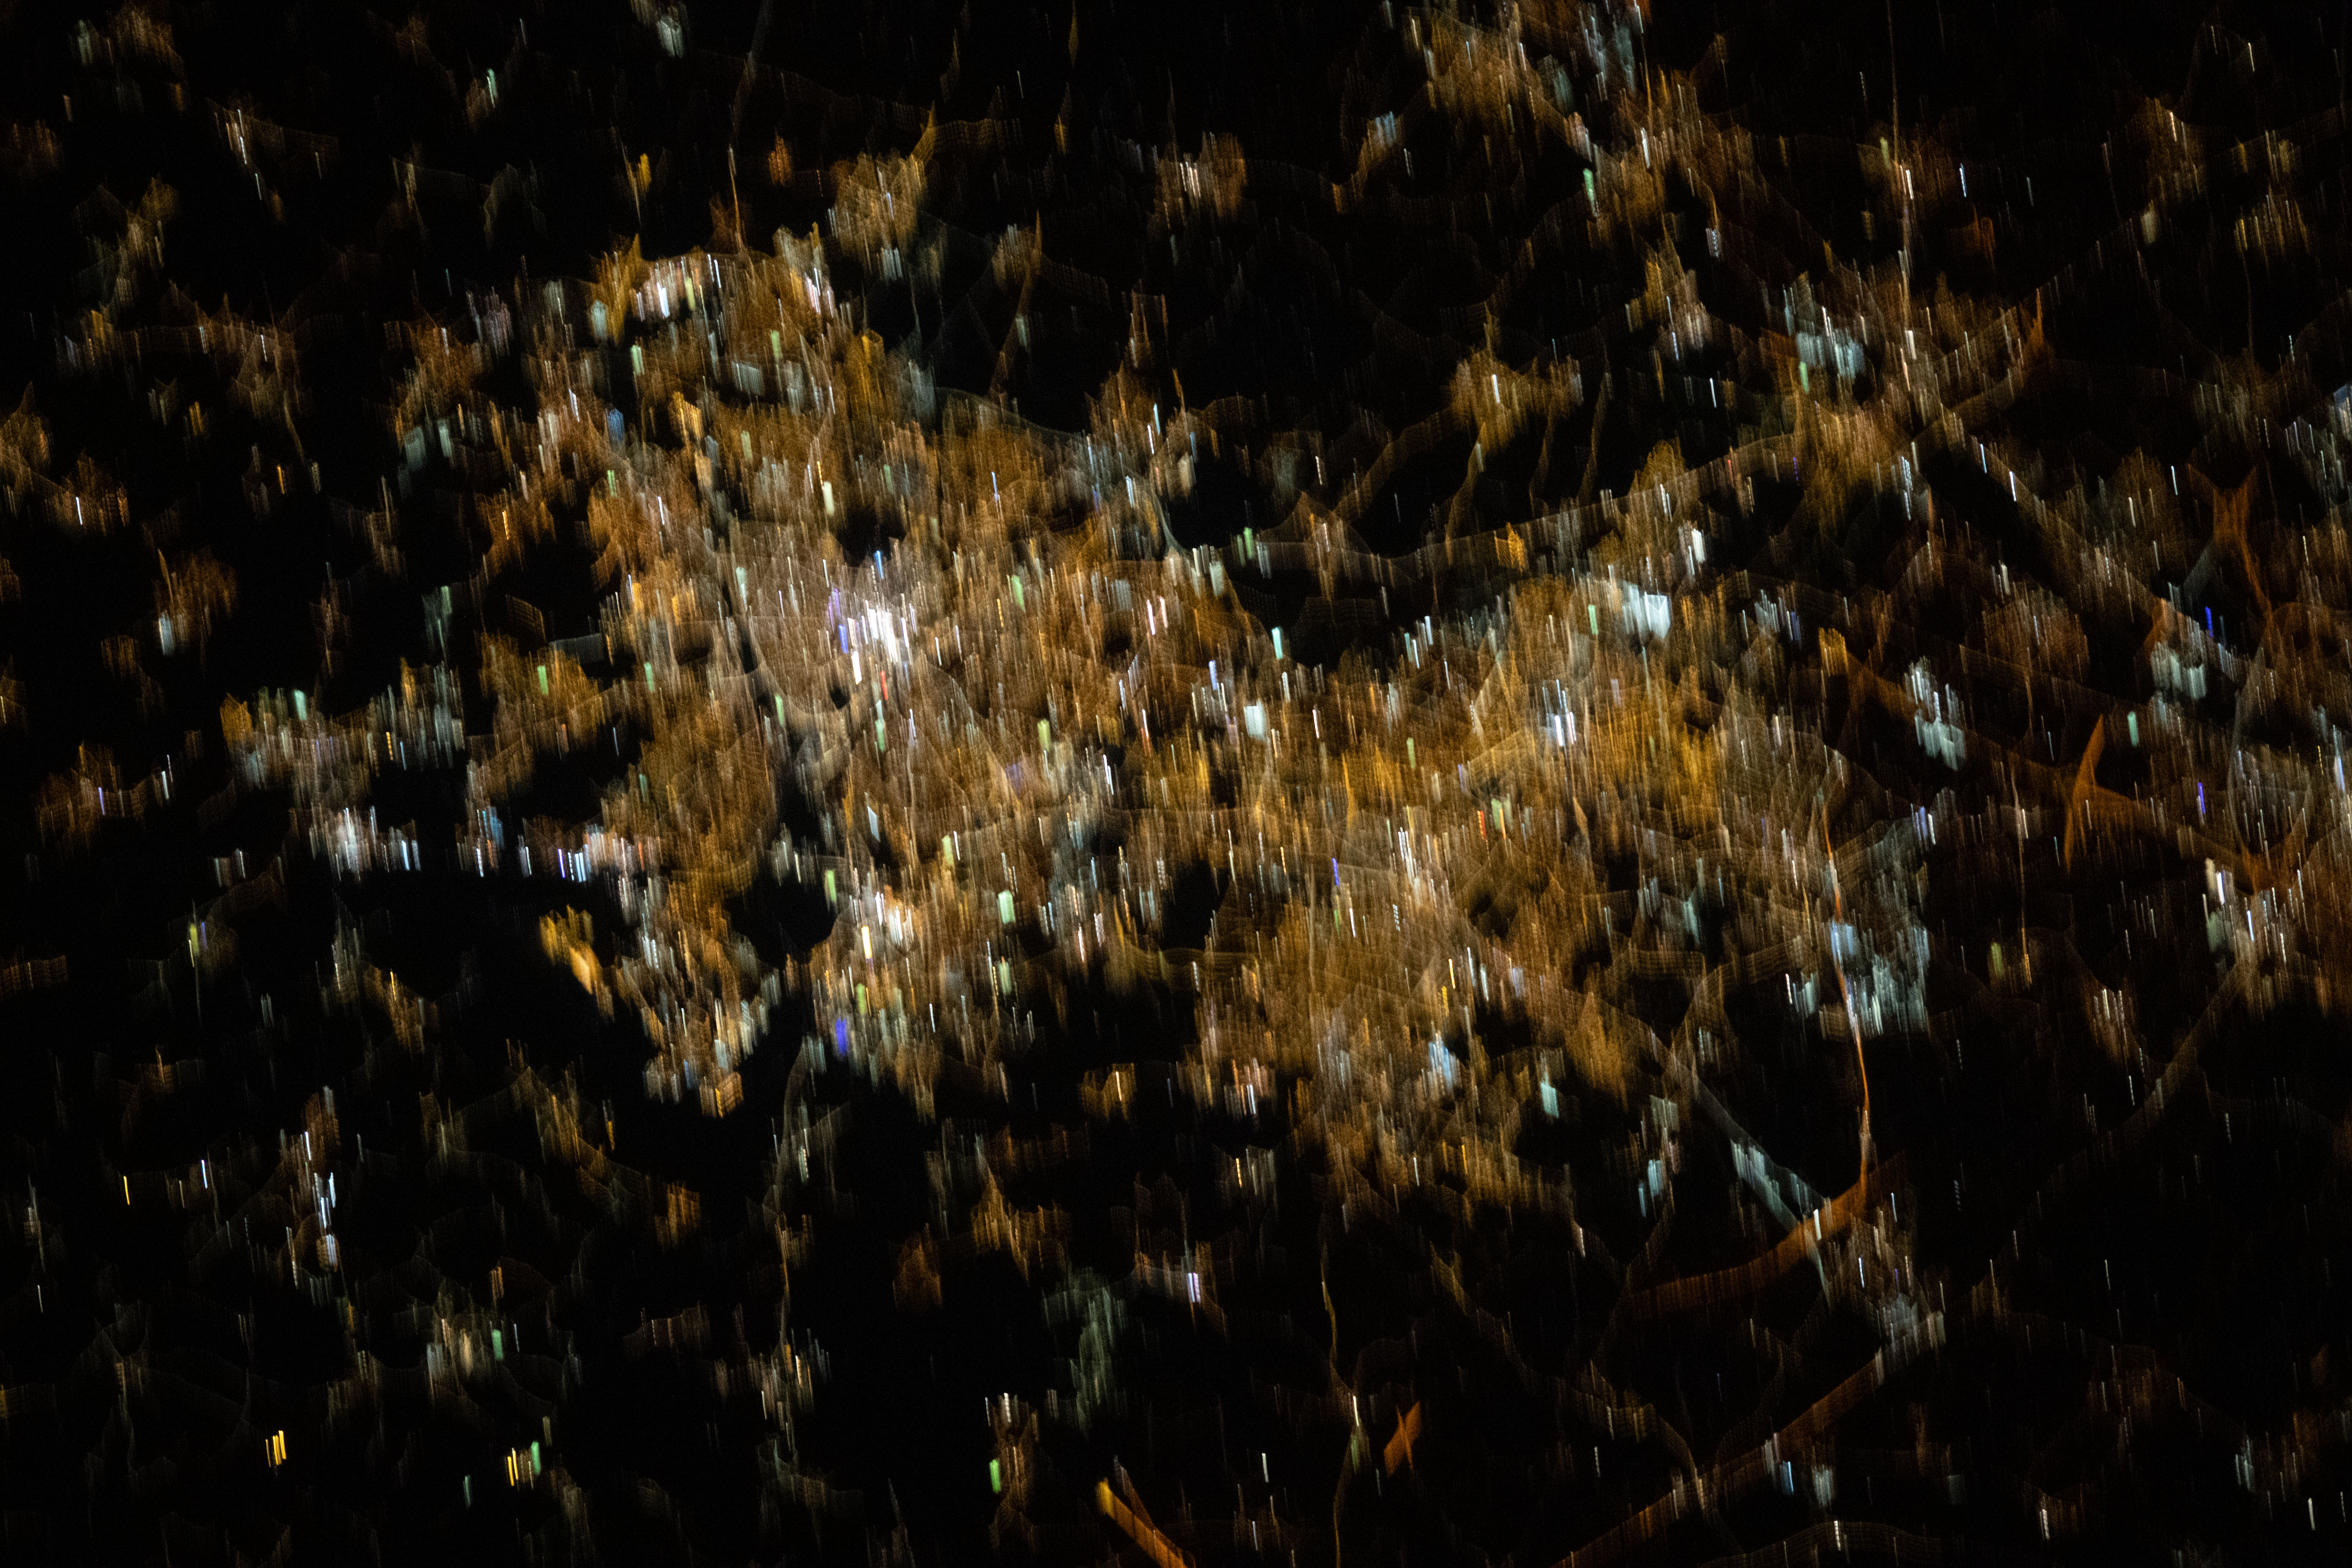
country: FRANCE
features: LILLE, CROIX NIGHTTIME,FRANCE,TOURCOING,ROUBAIX
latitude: 50.6
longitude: 3.1
